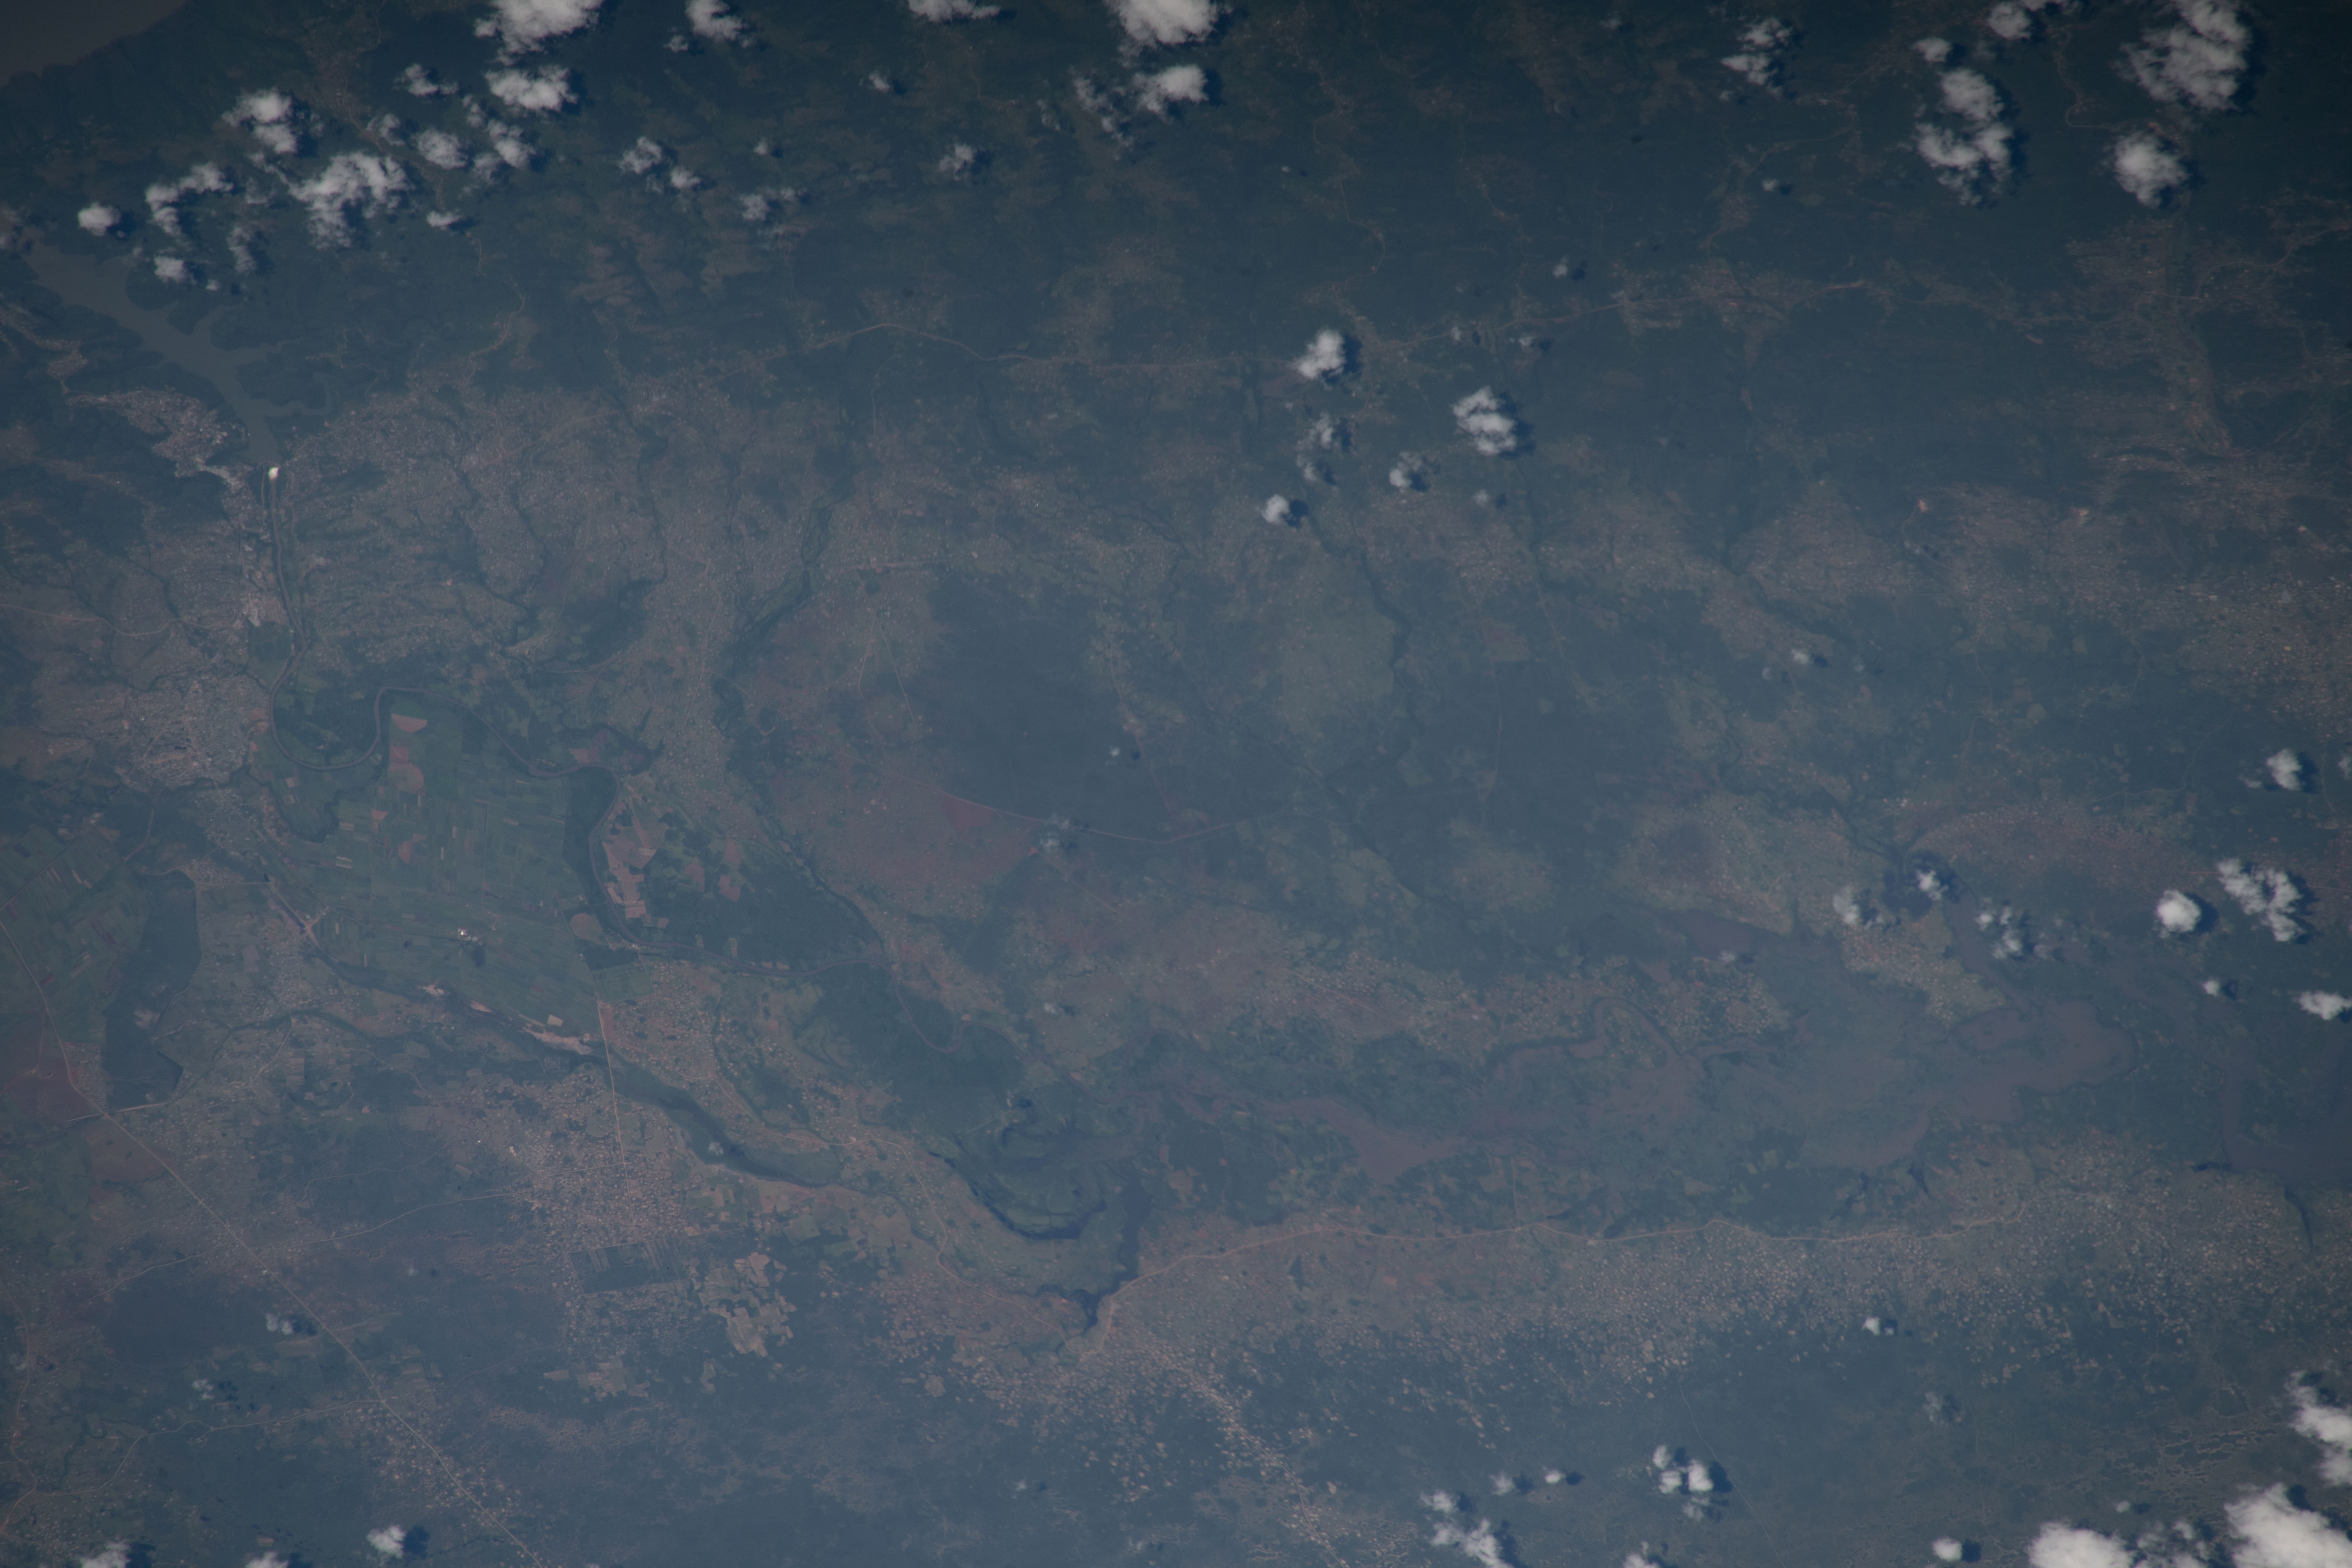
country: REPUBLIC SOUTH AFRICA
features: MAPUTO RIVER
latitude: -24.6
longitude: 29.2
